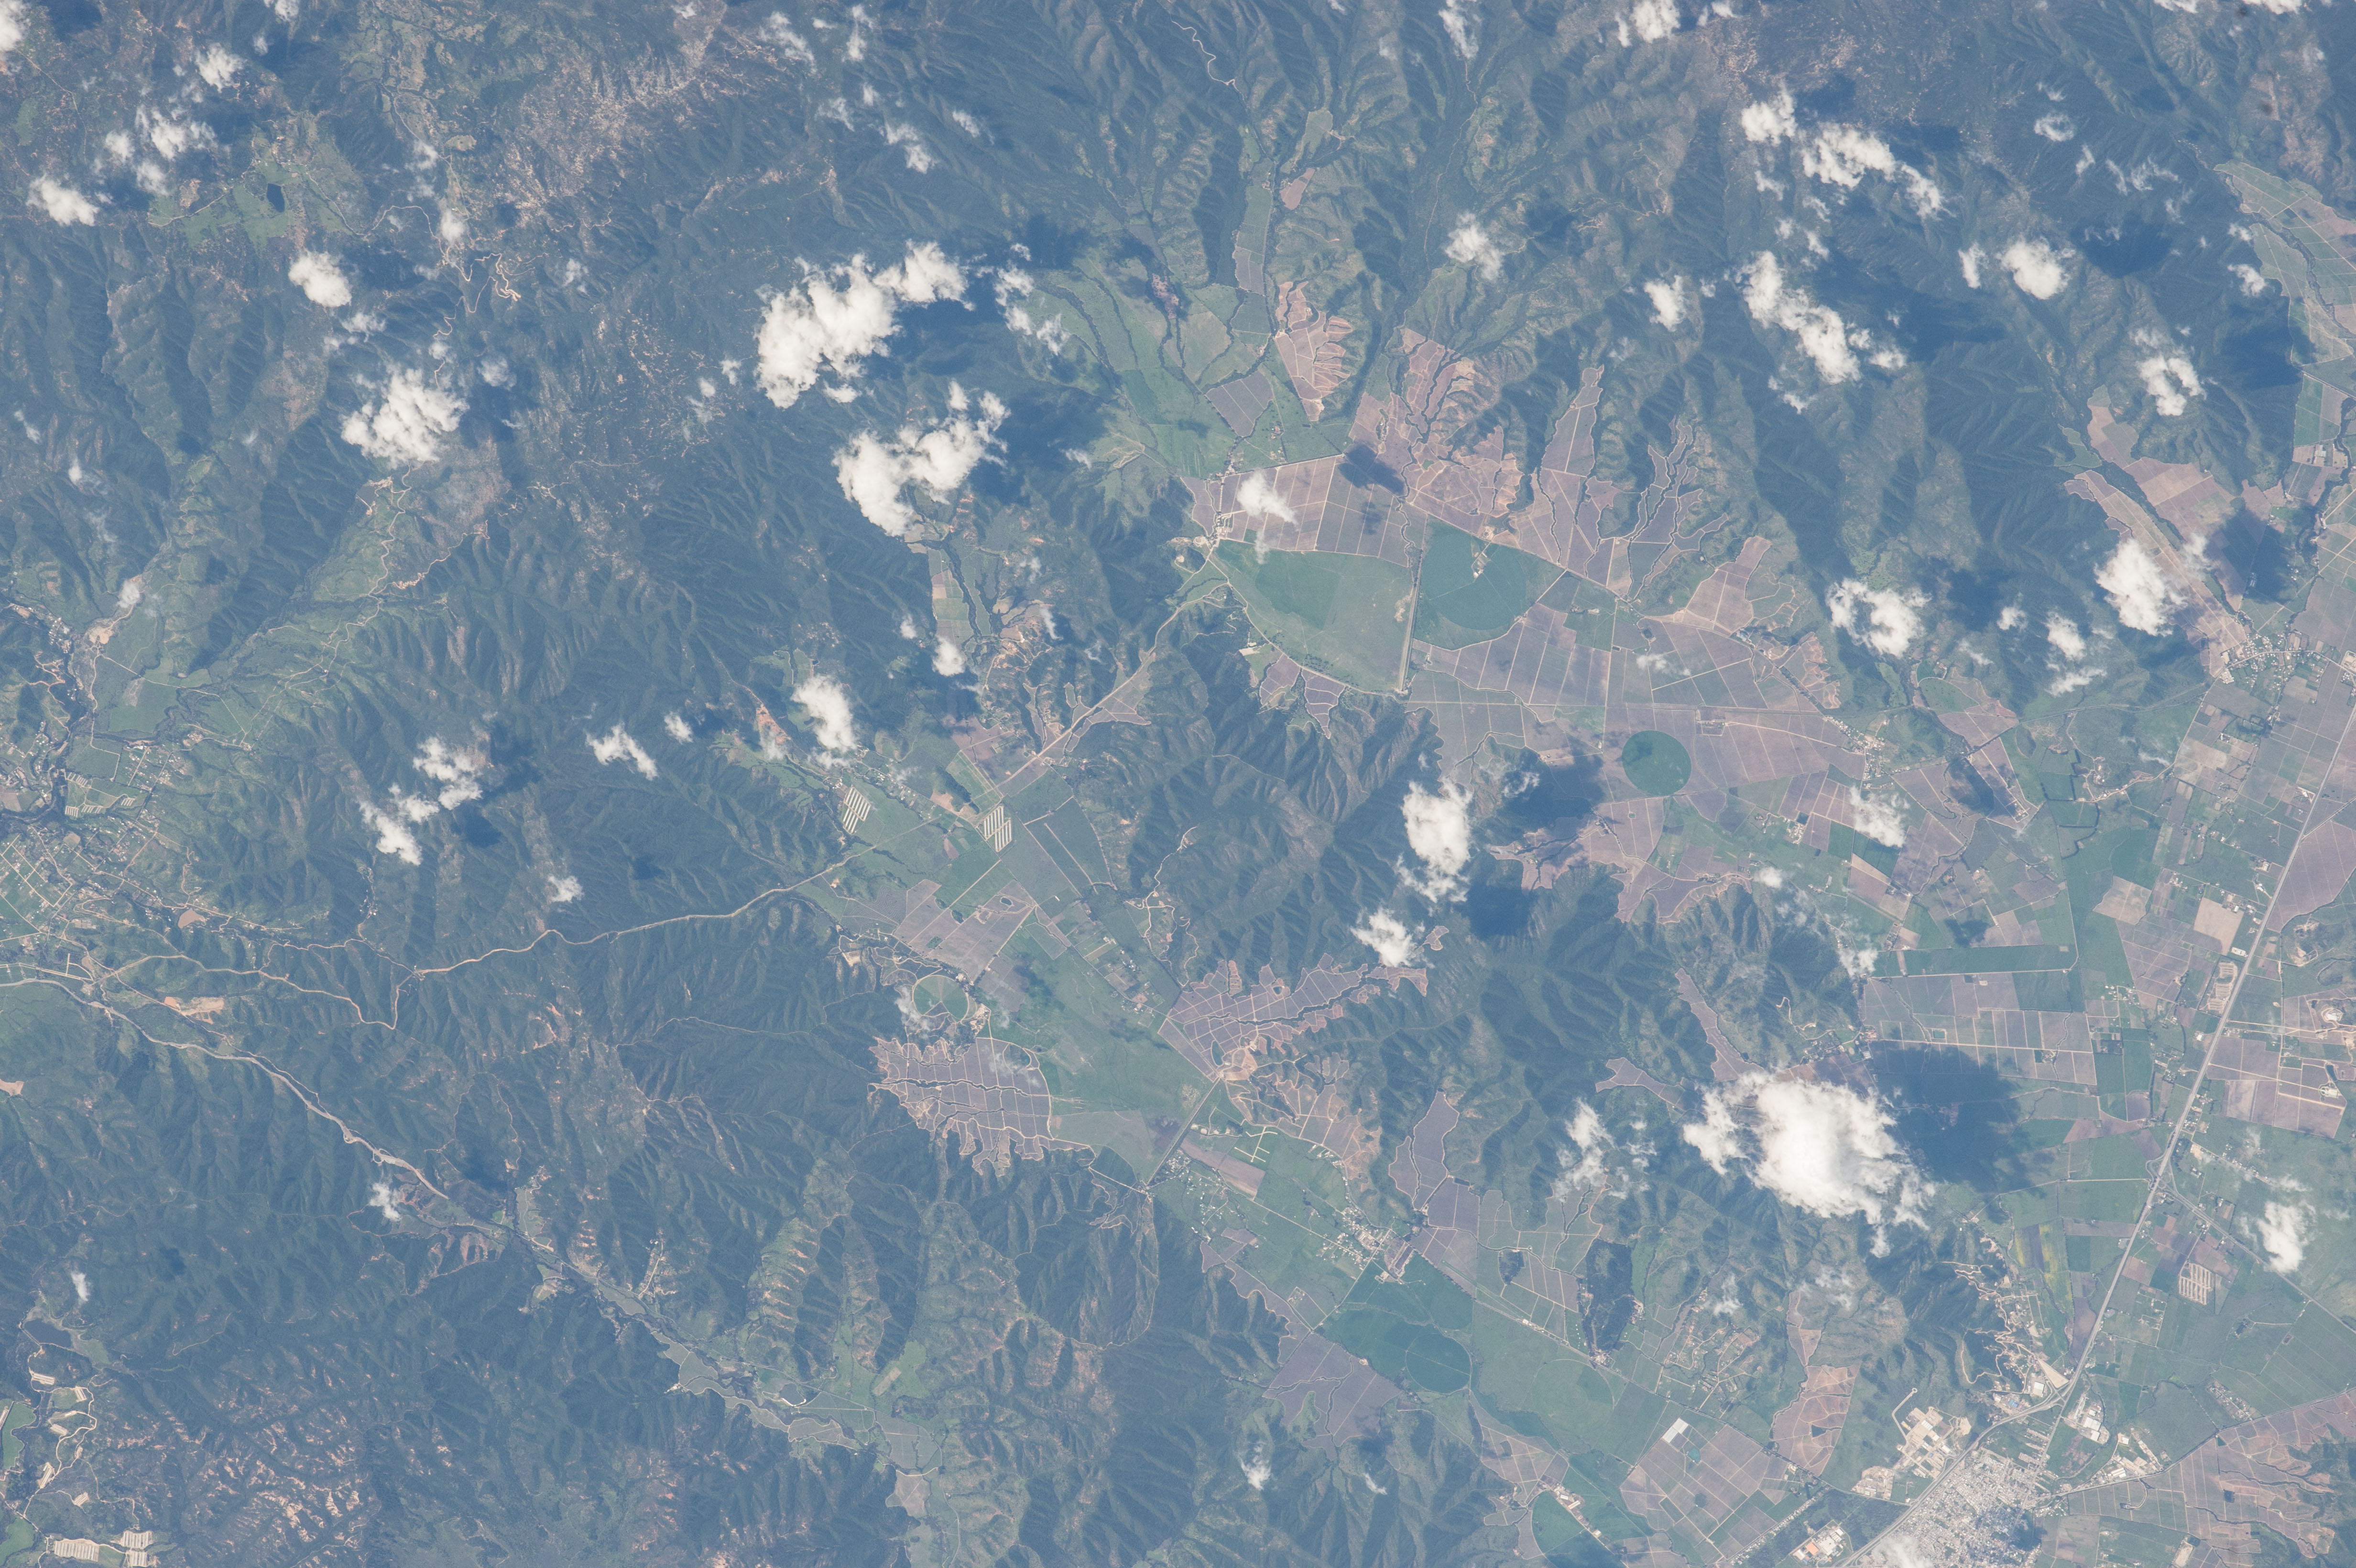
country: CHILE
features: HILLS, FOR., SMALL VALLEYS, AGR., ROADS, VILLAGES, CASABLANCA
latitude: -33.3
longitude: -71.3
